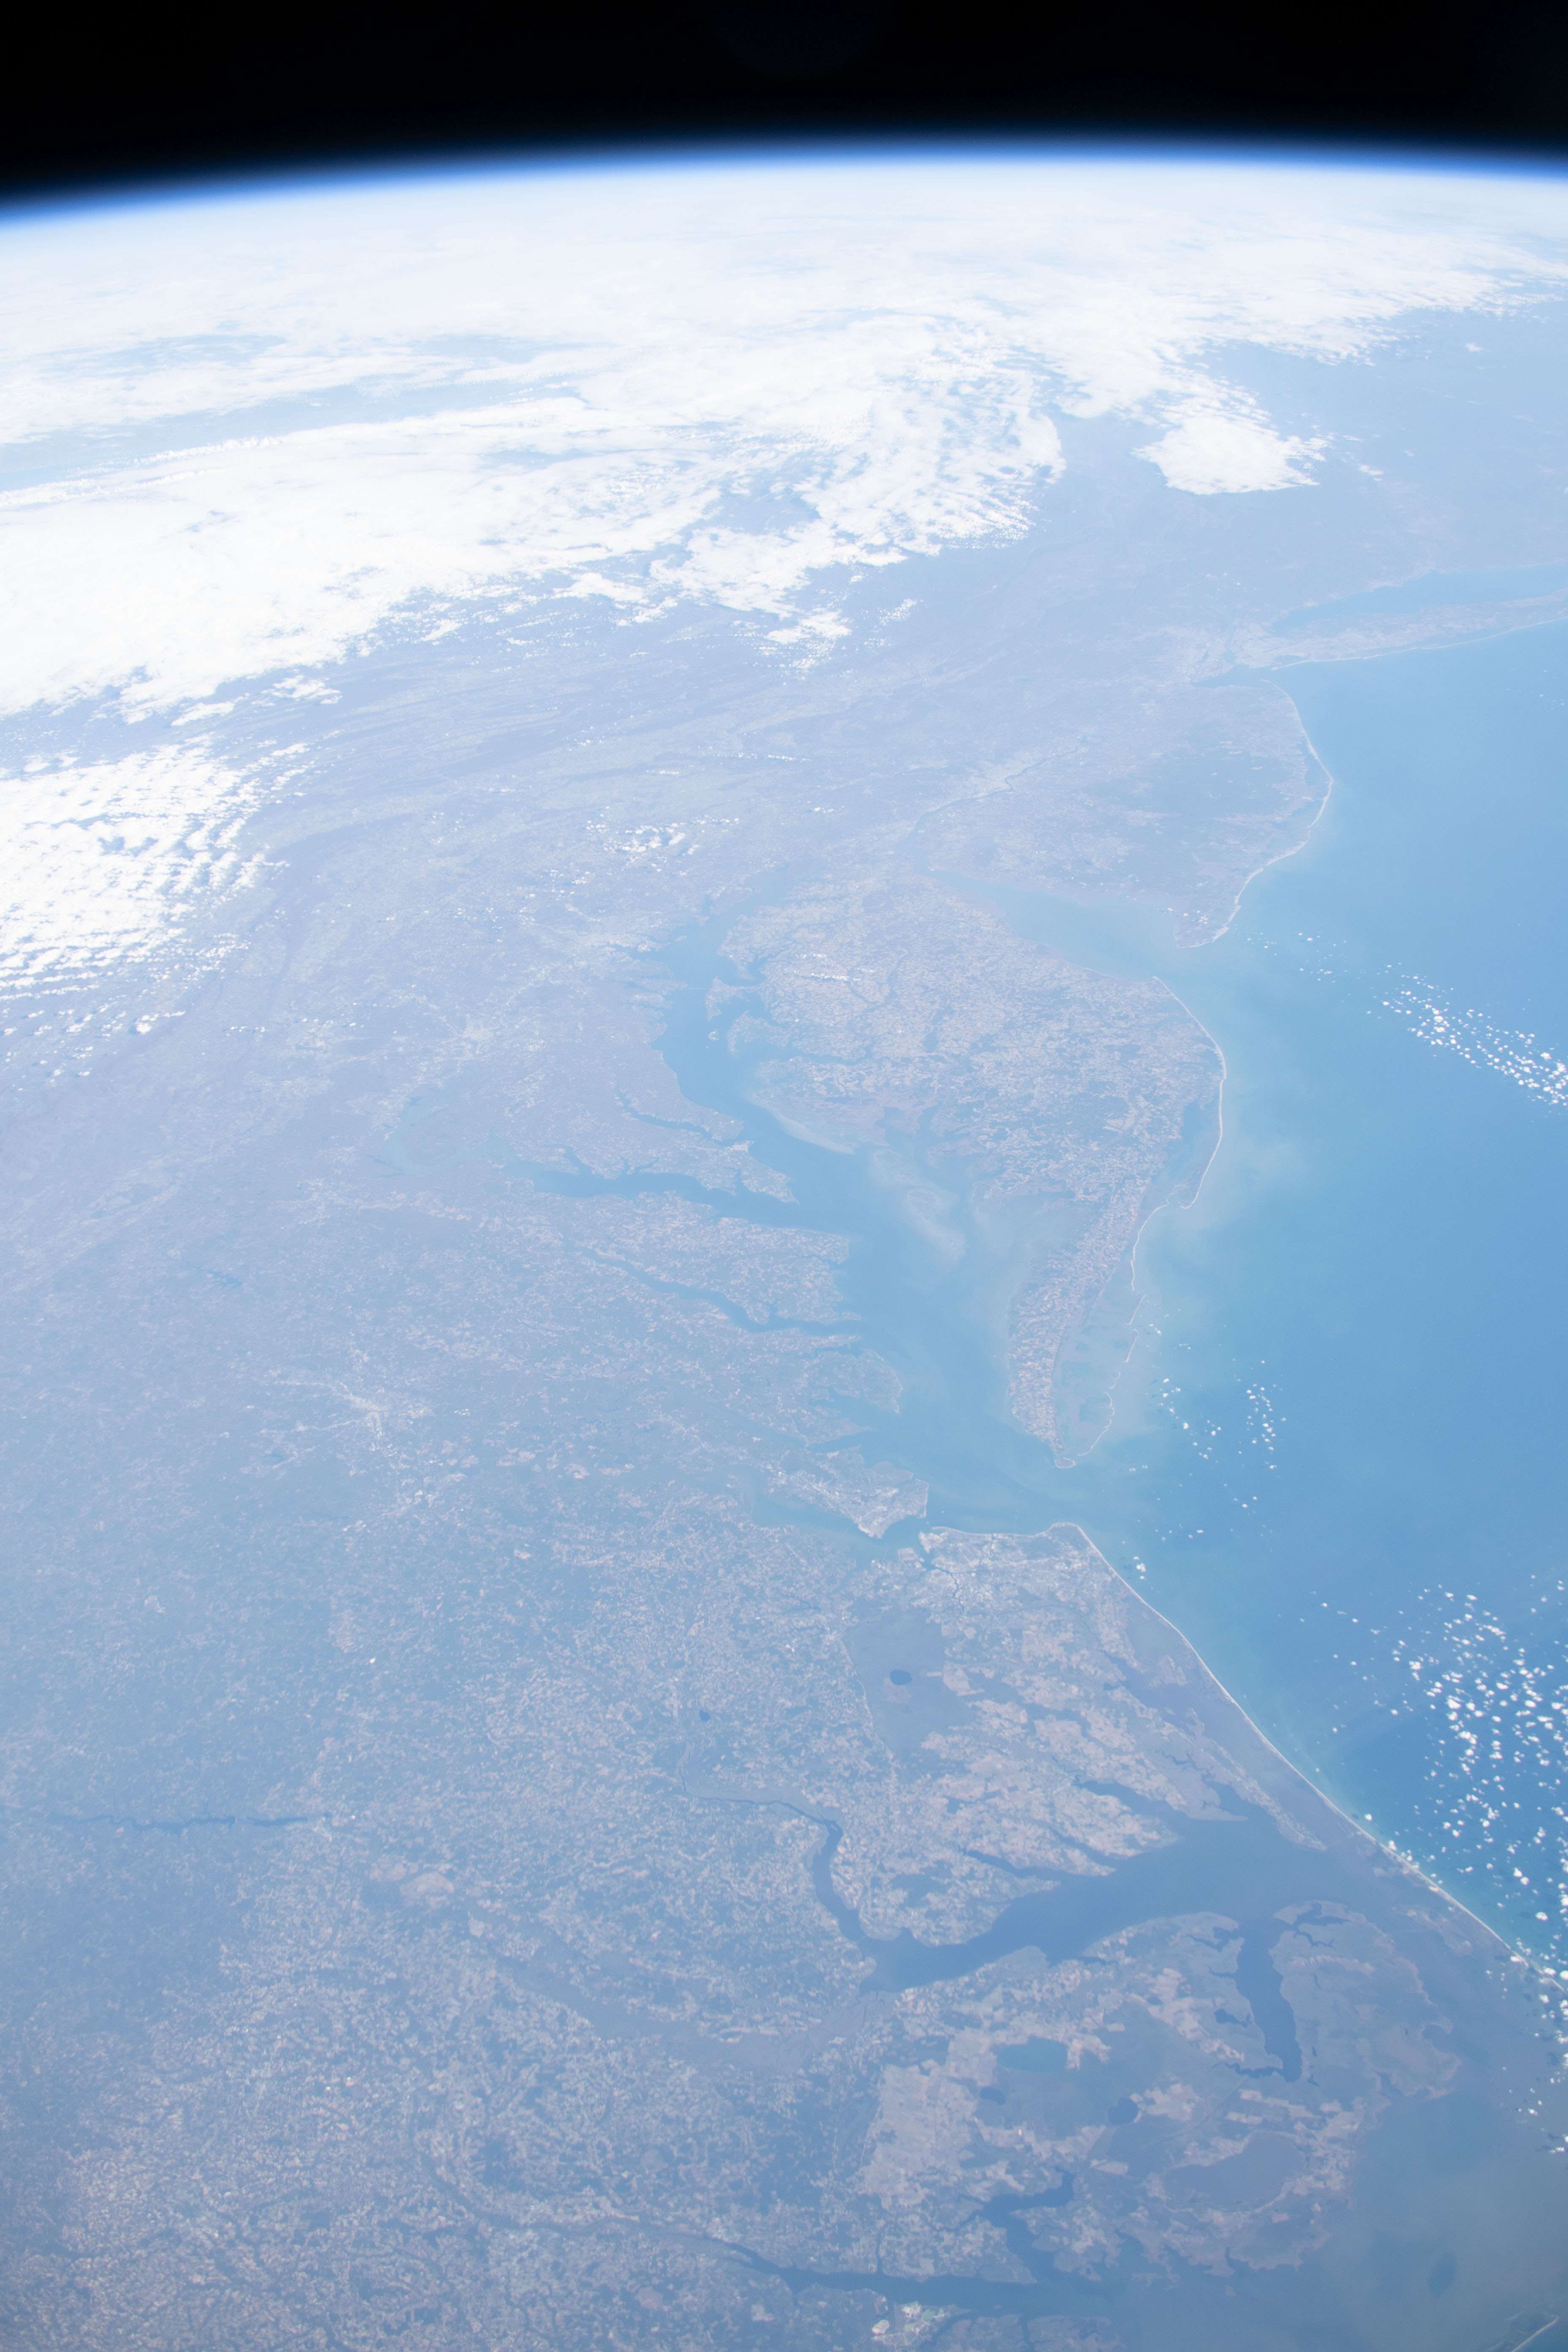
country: USA-MARYLAND
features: CHESAPEAKE BAY, DELAWARE BAY, PAMLICO SOUND
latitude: 38.0
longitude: -76.0
